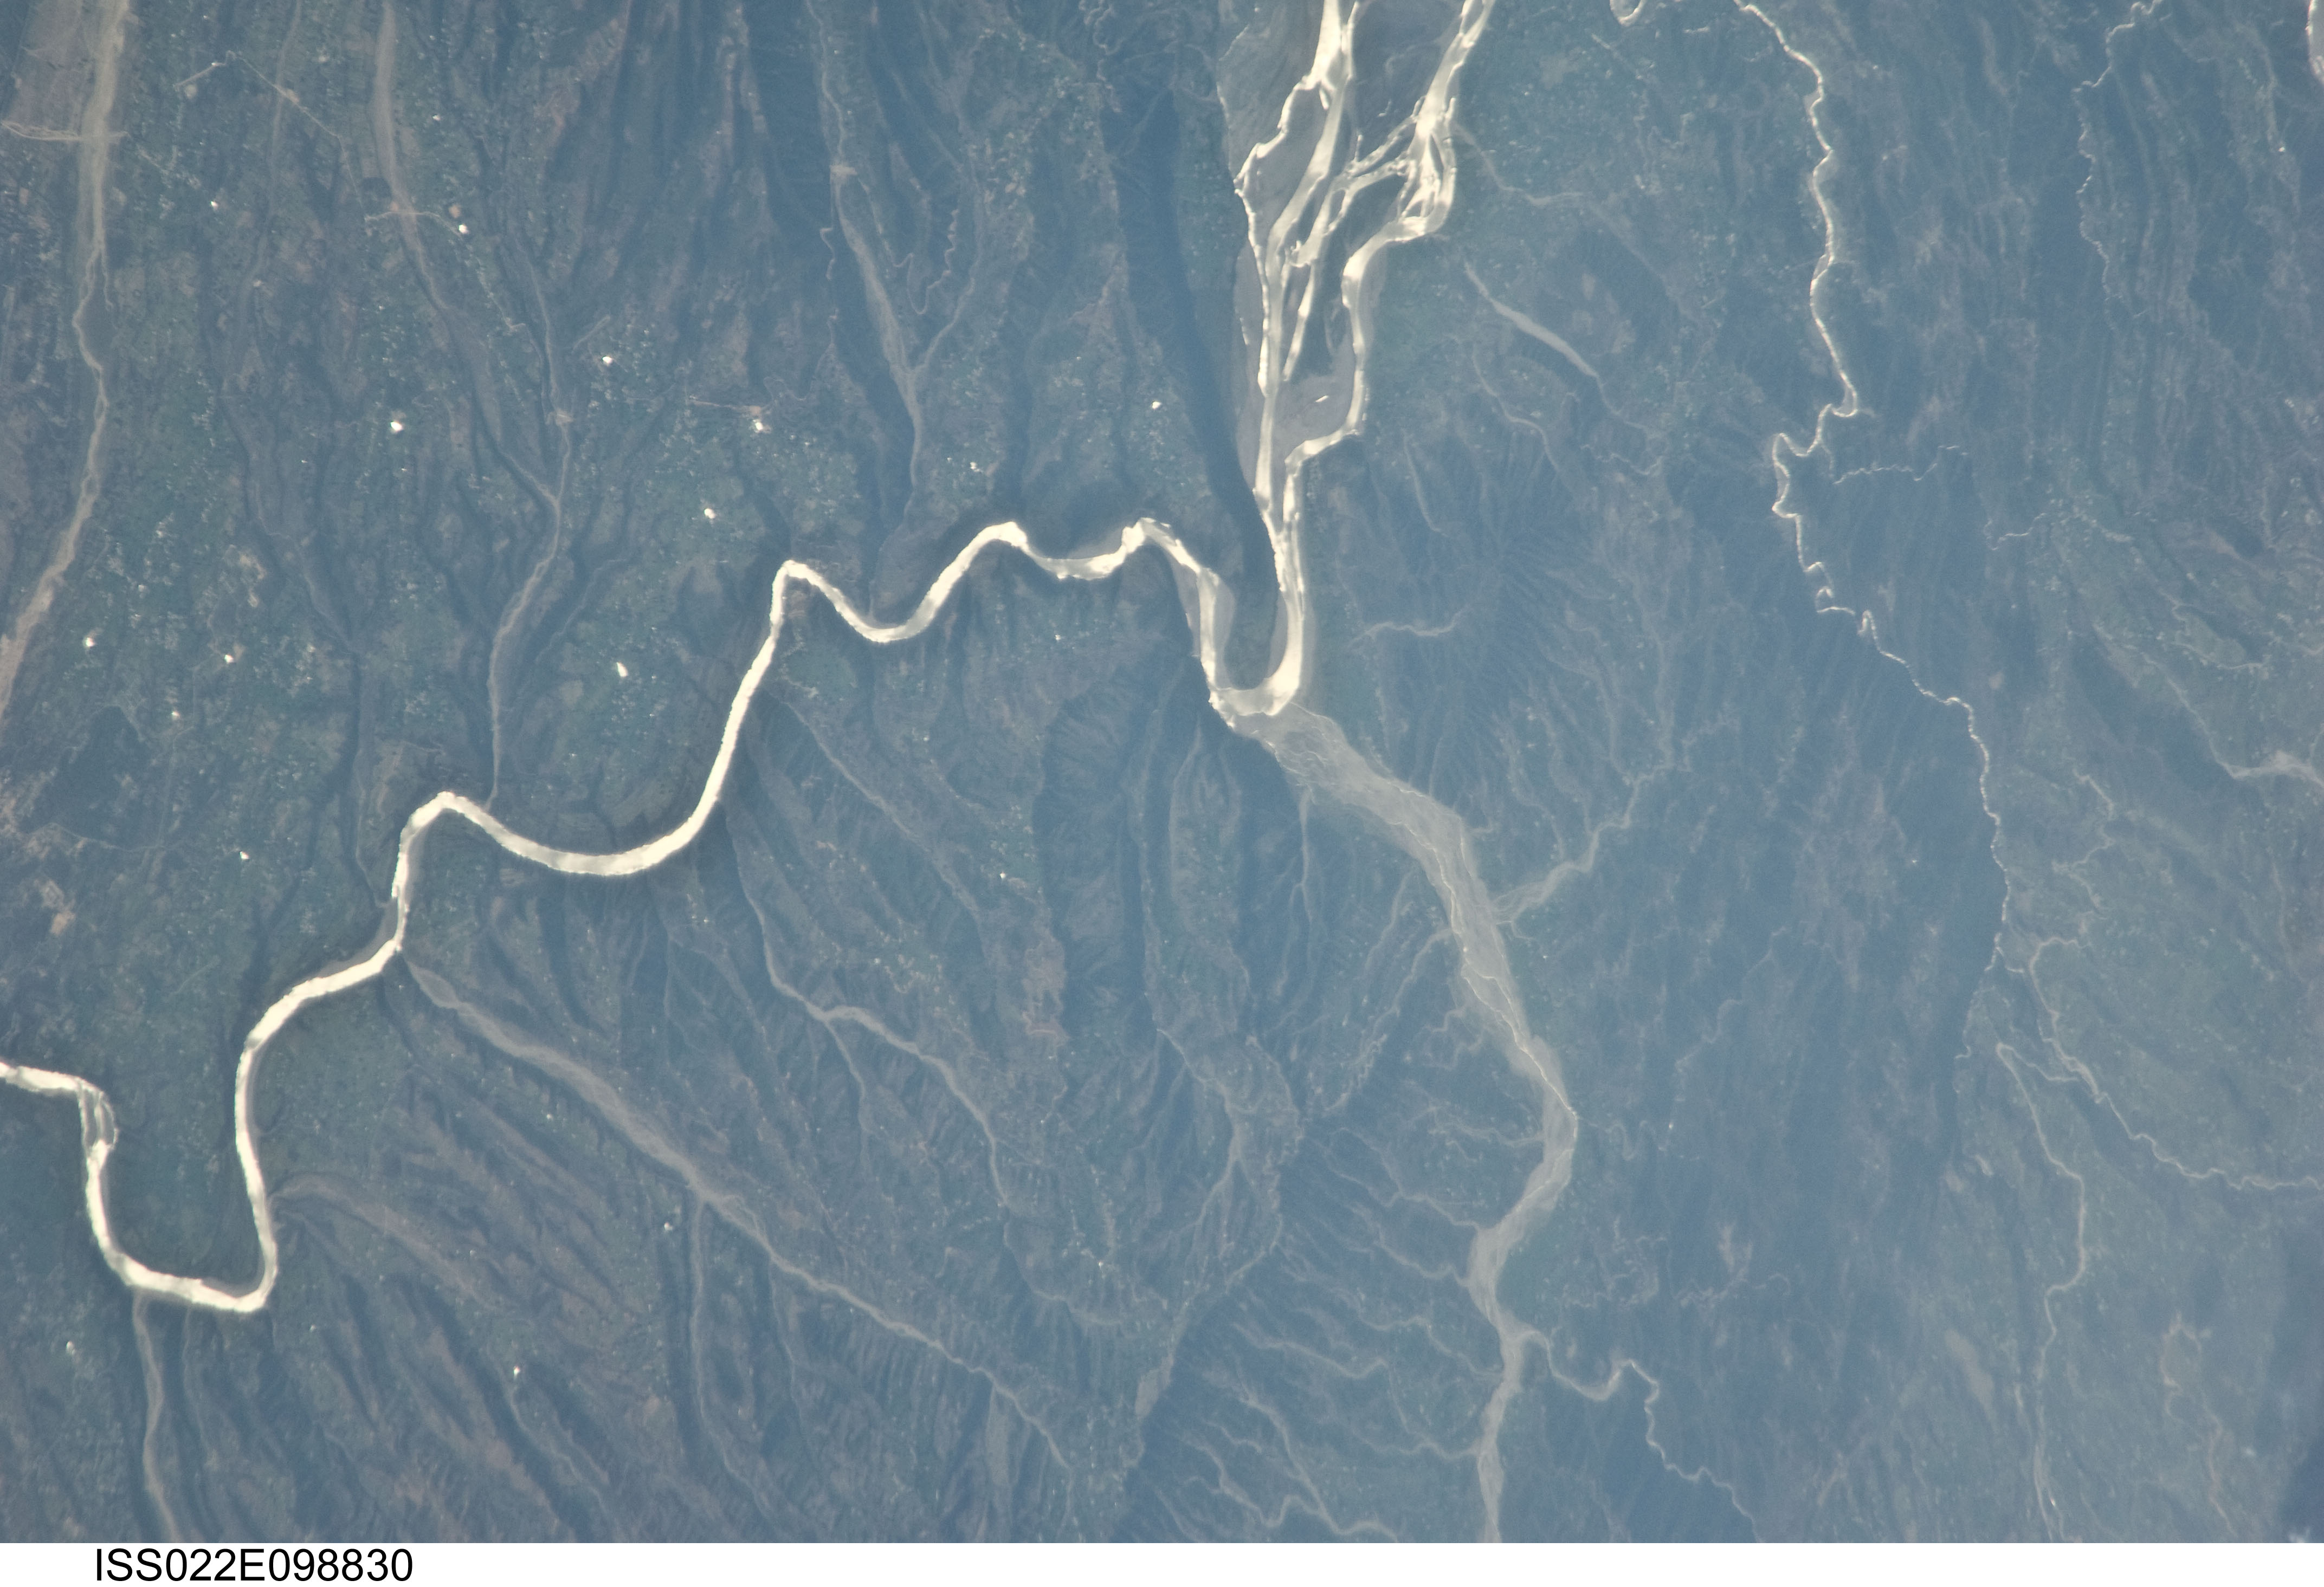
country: INDIA
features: CHENAB R., PIR PANJAL RANGE, GLINT
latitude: 33.0
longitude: 74.8
